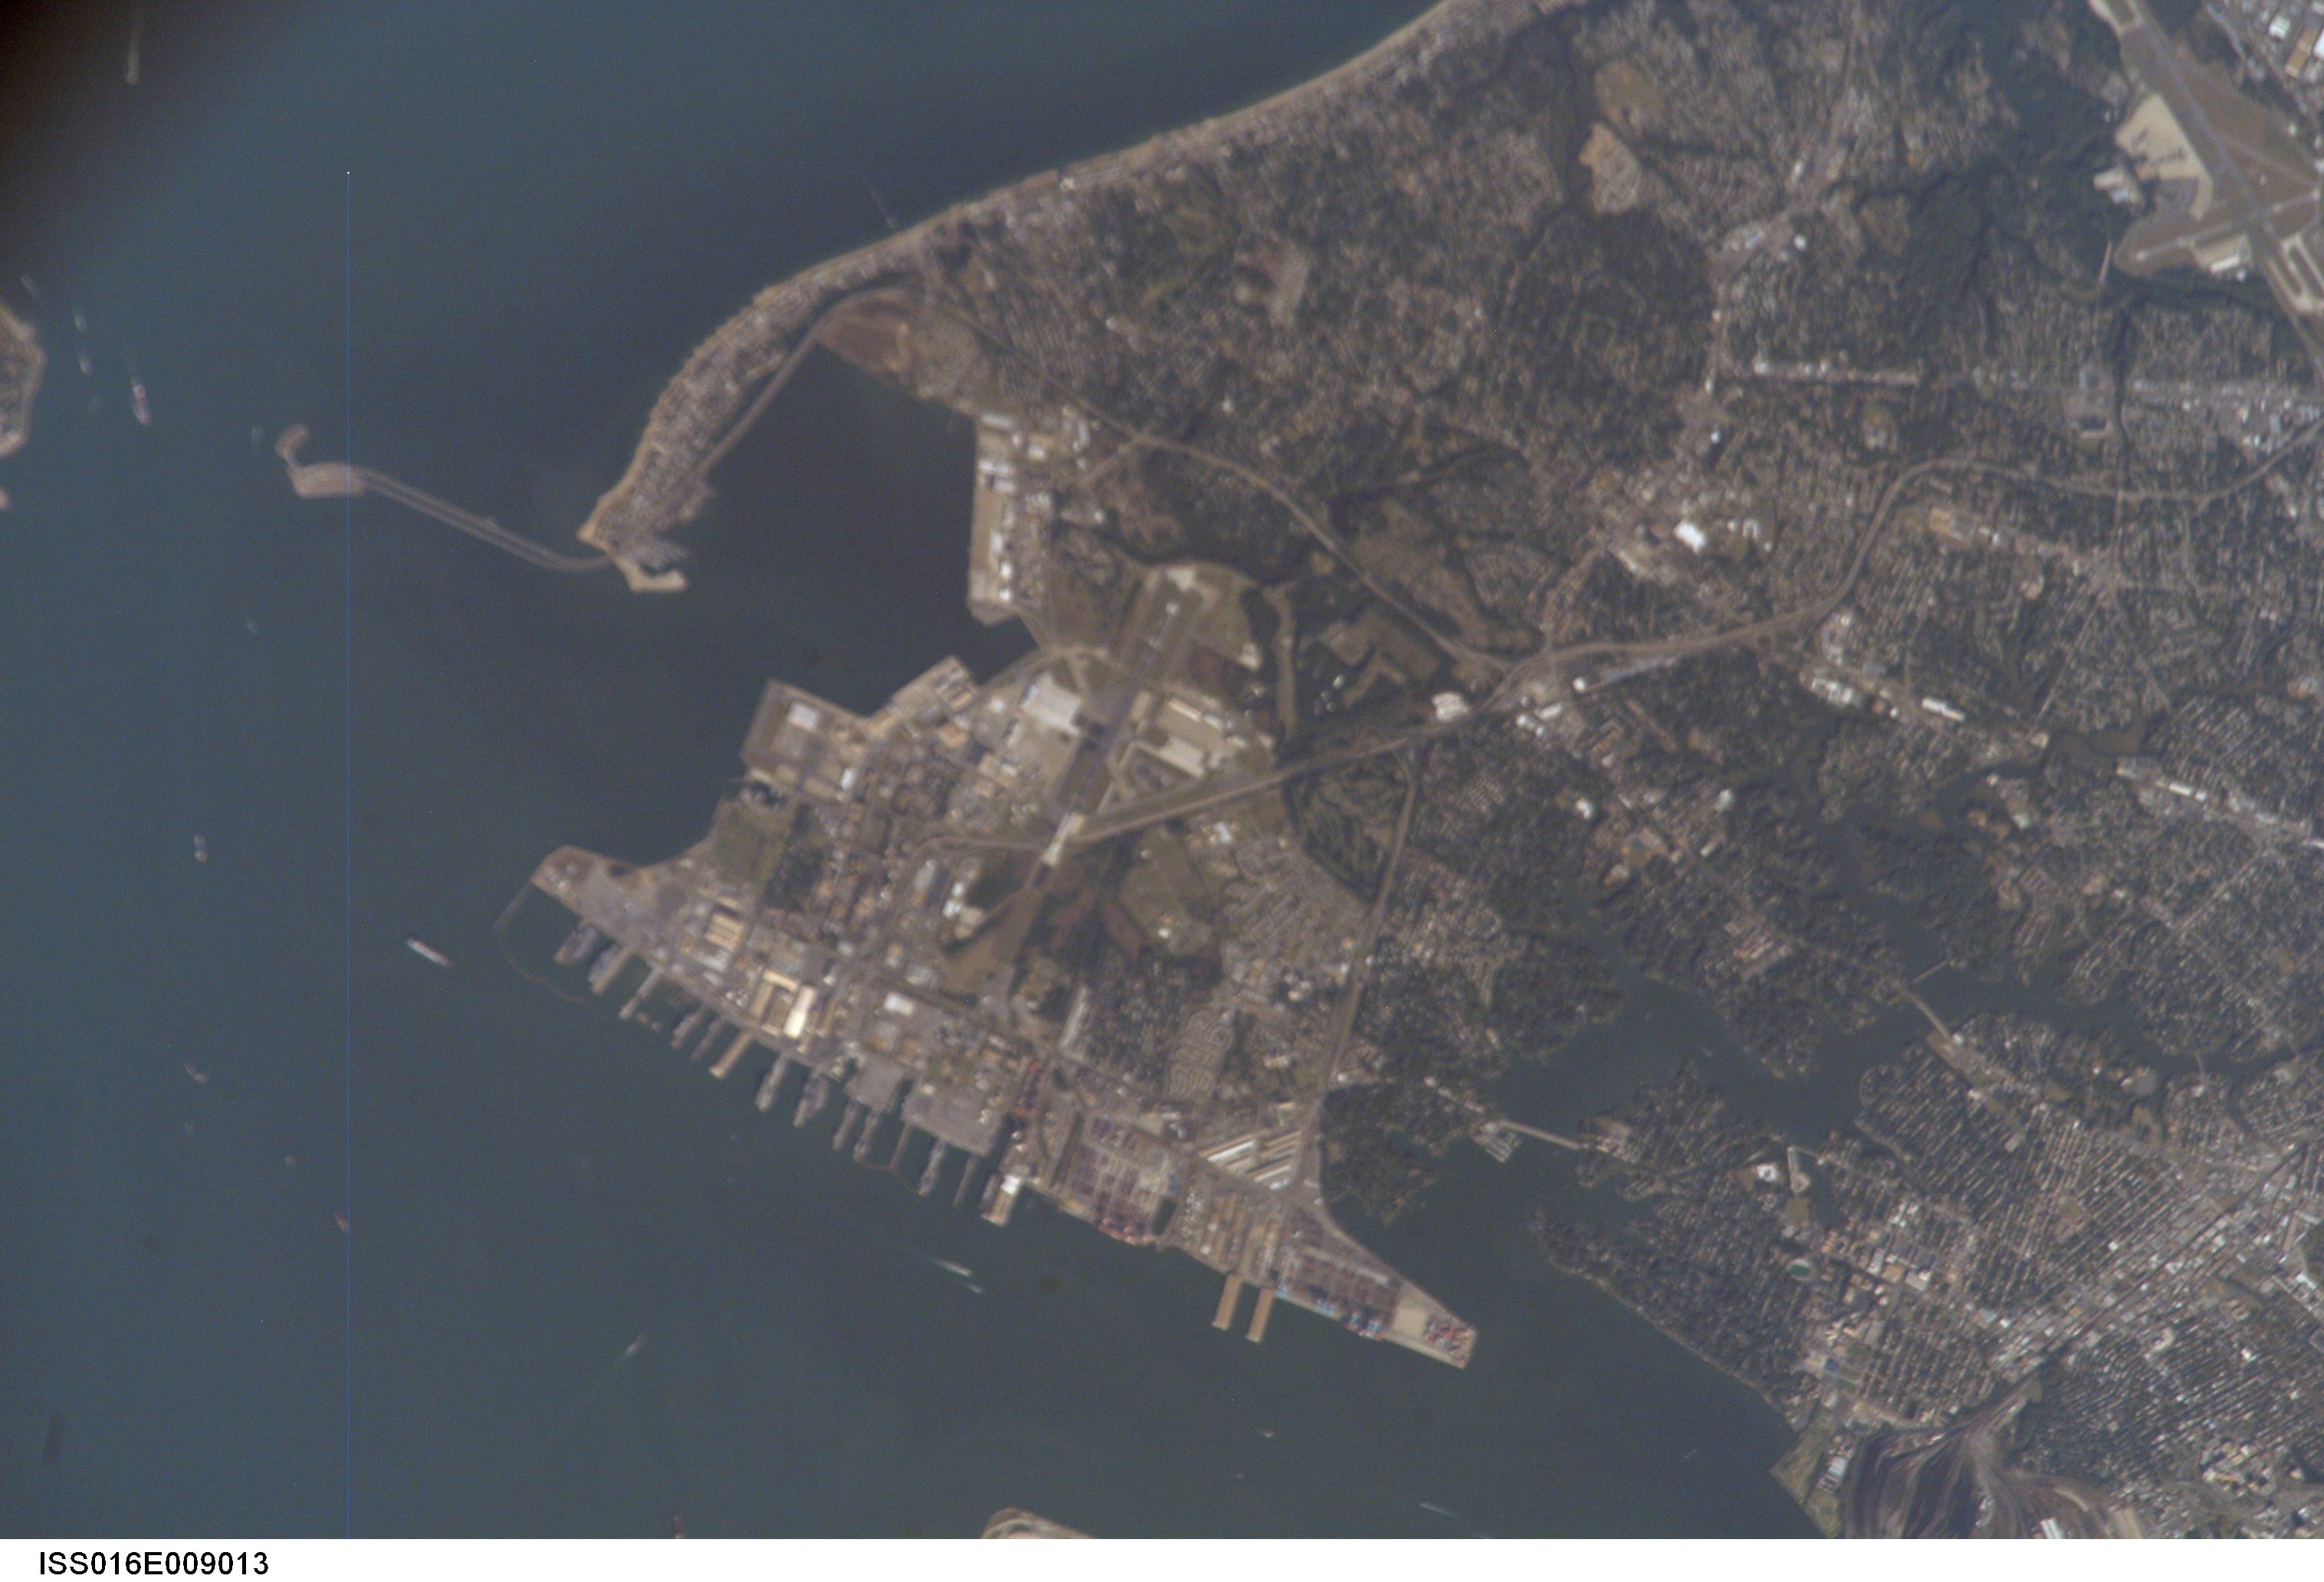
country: USA-VIRGINIA
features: NORFOLK, NAVAL BASE
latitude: 36.9
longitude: -76.3
